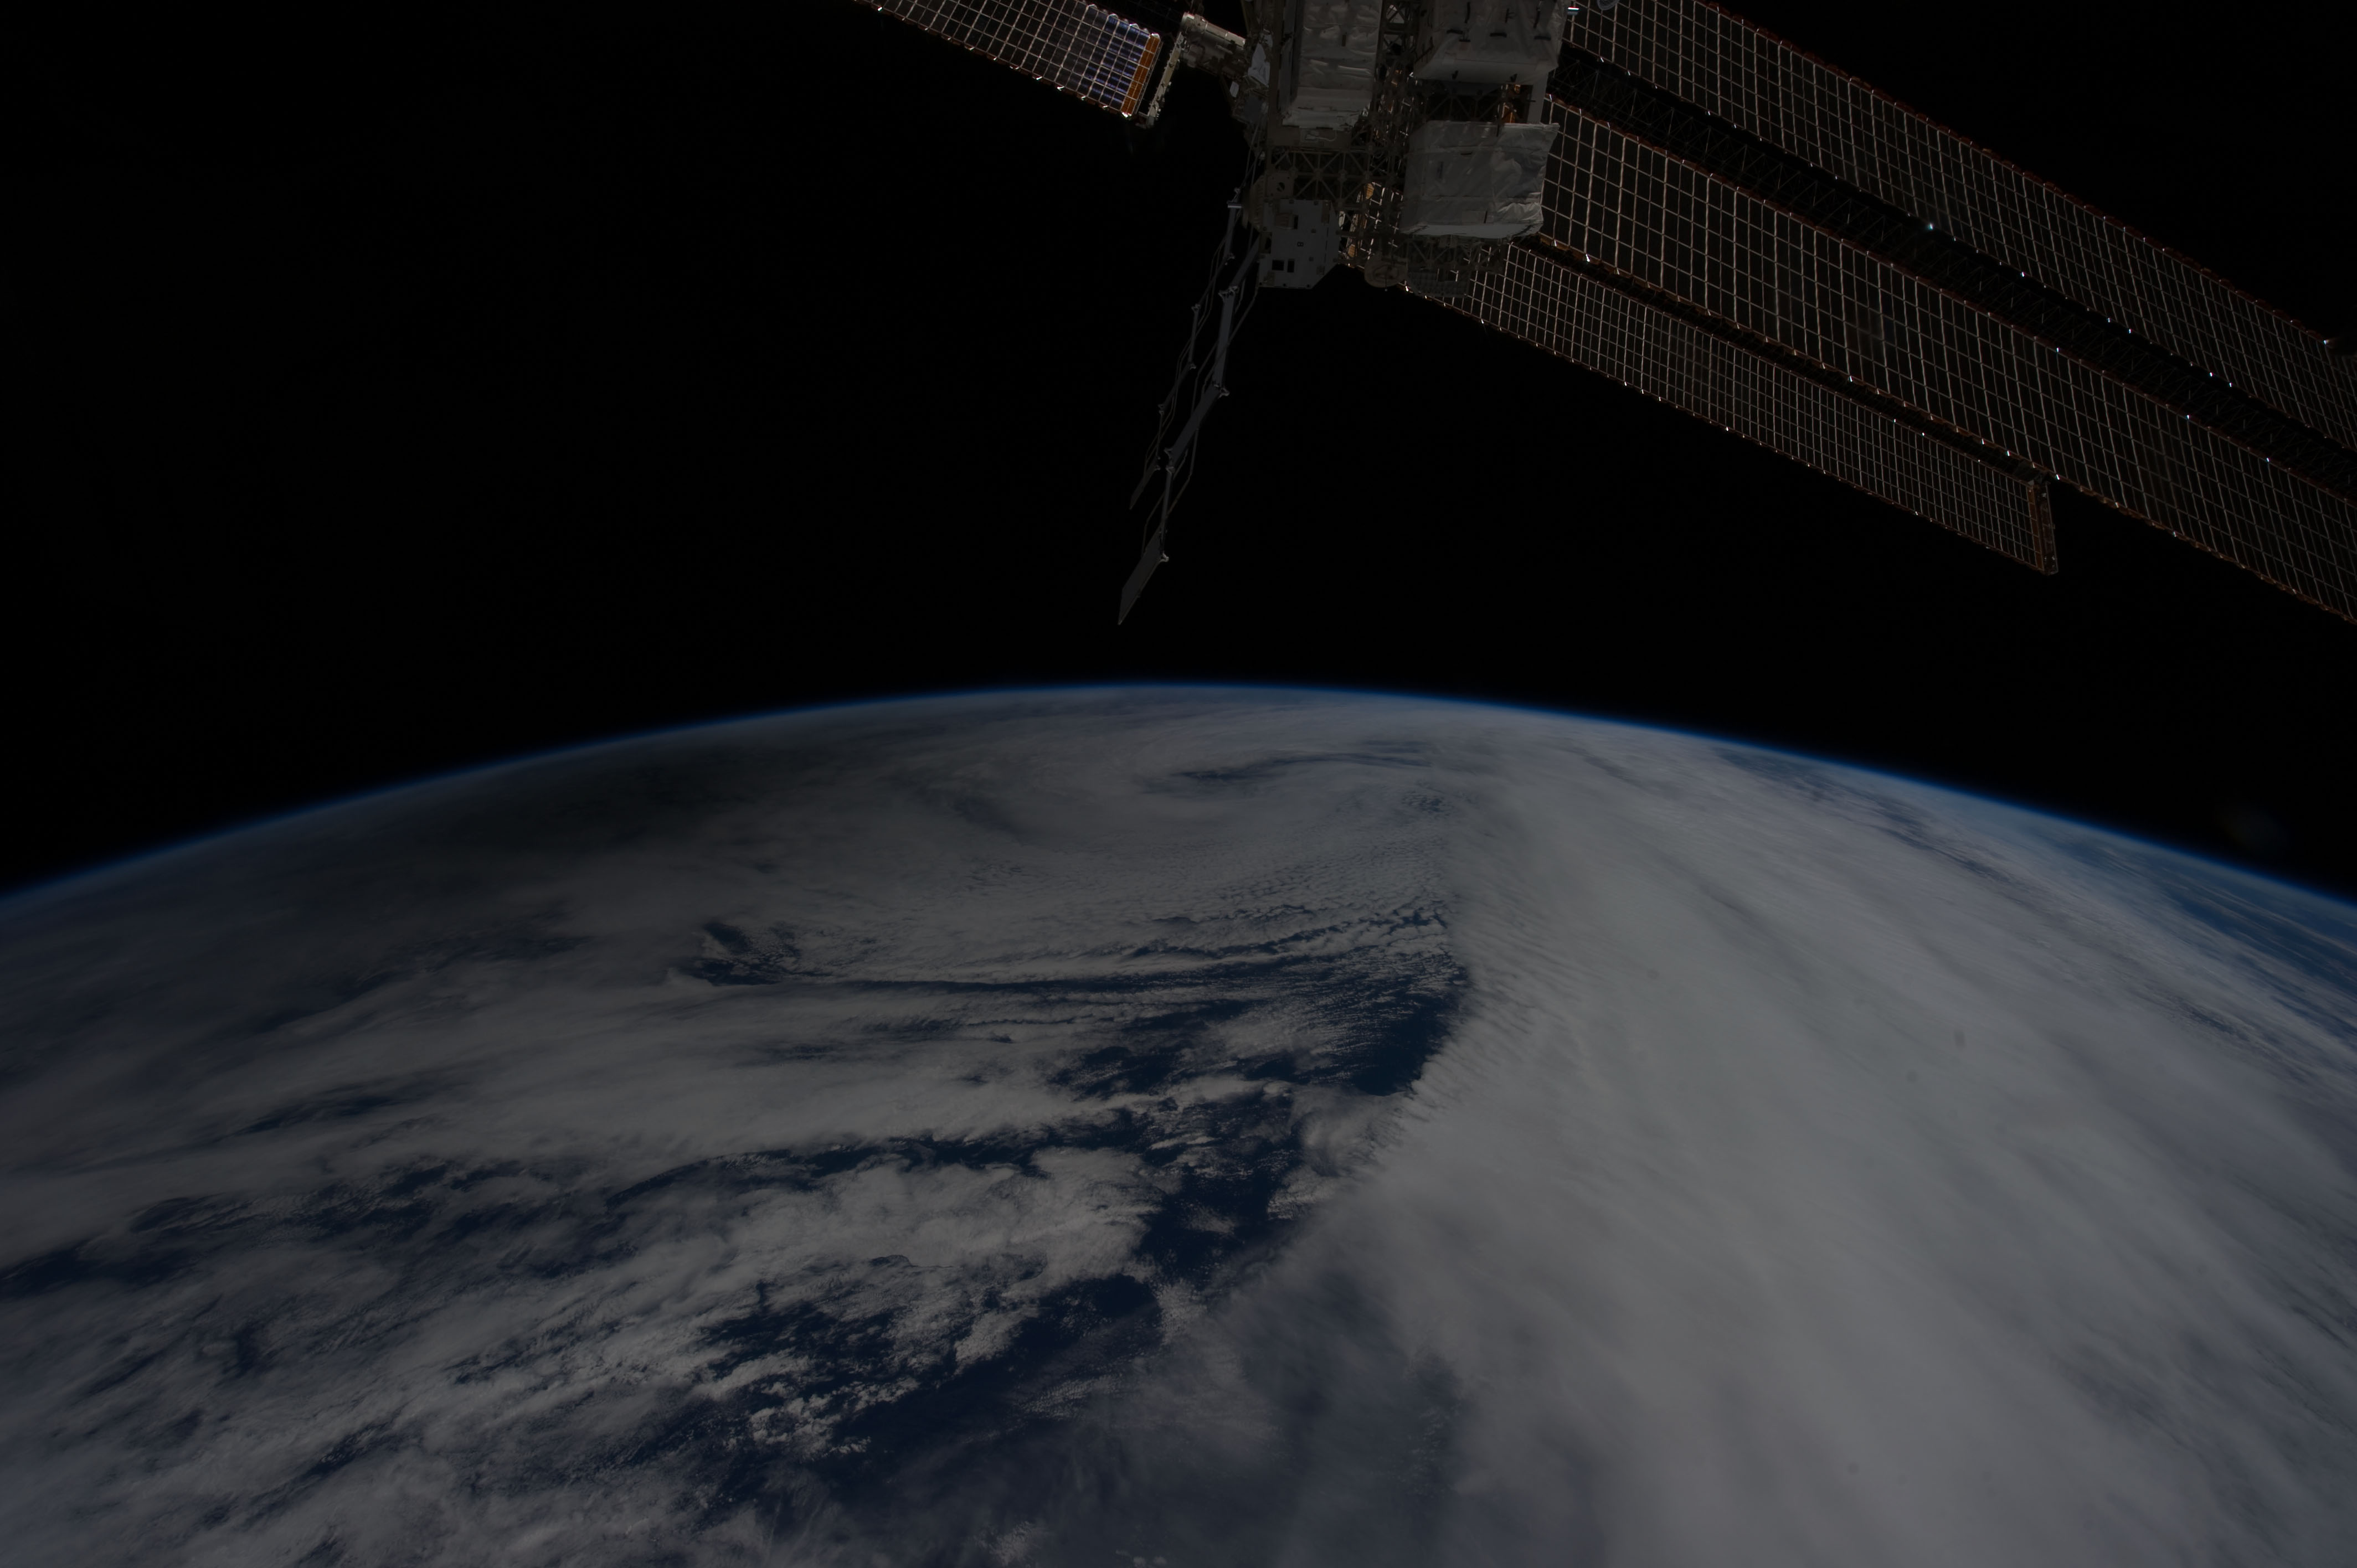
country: PACIFIC OCEAN
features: SHADOW OF ANNULAR SOLAR ECLIPSE ON CLOUD TOPS, WESTERN PACIFIC
